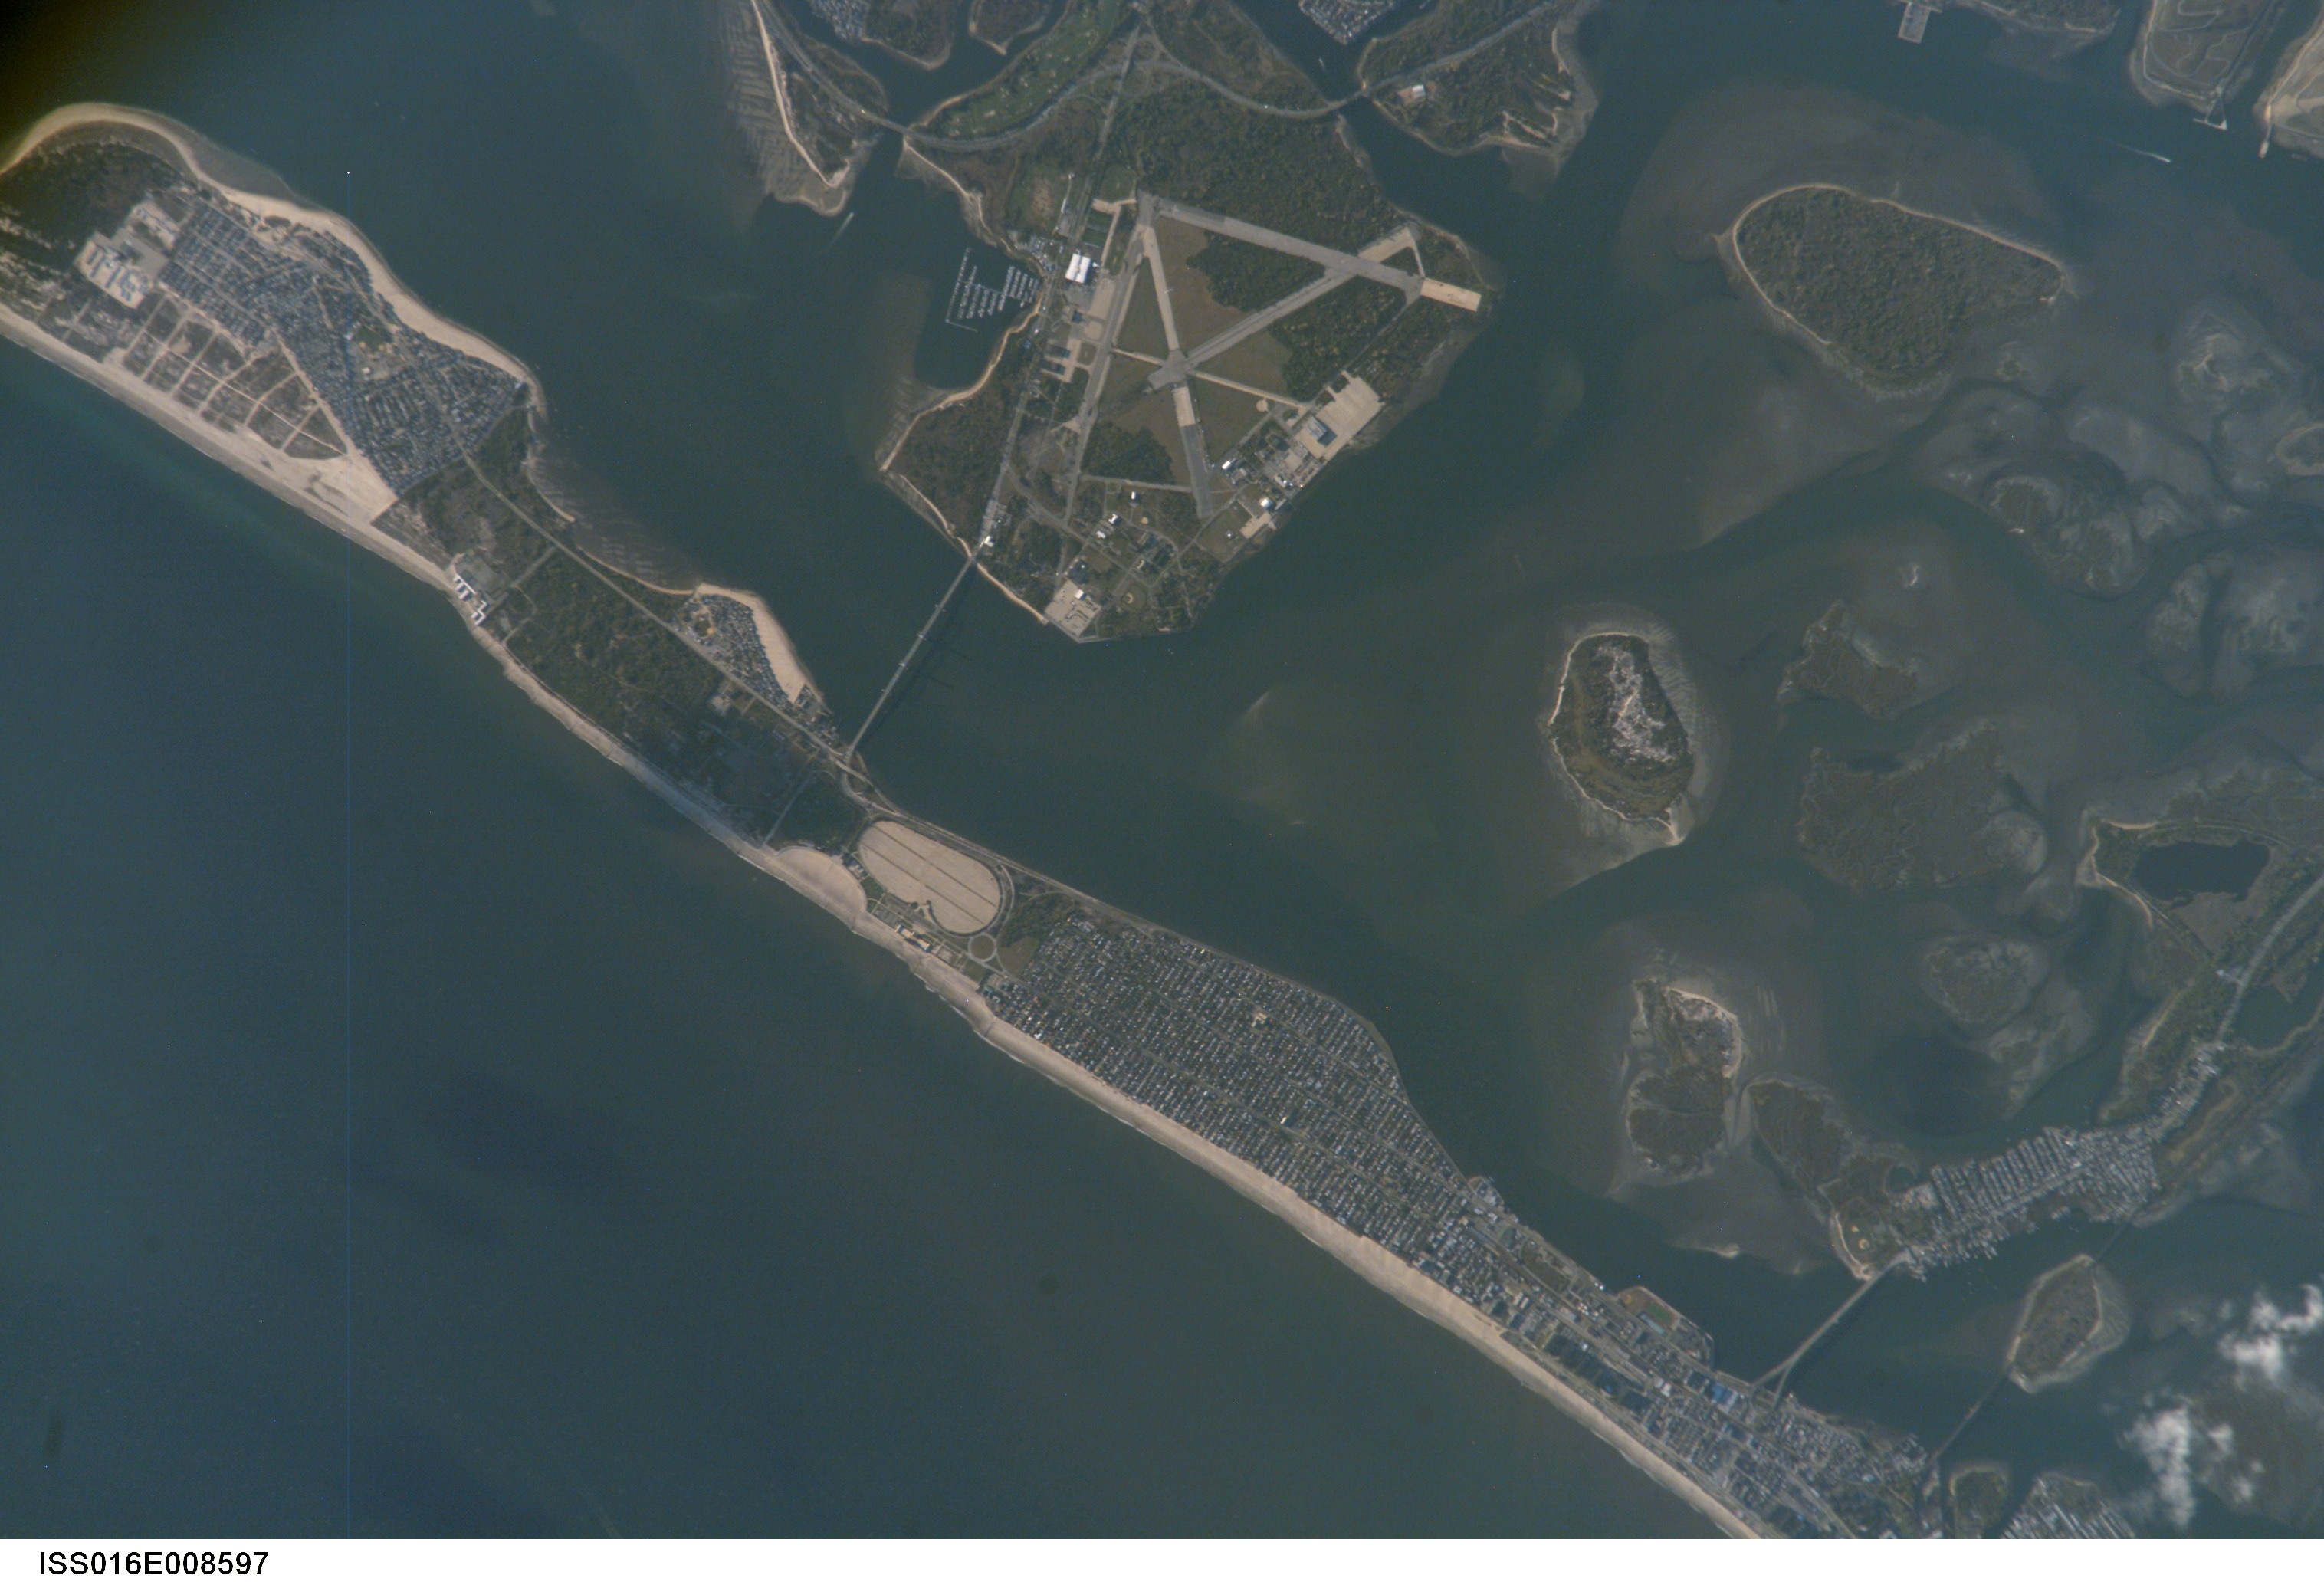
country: USA-NEW YORK
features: ROCKAWAY PENINSULA, AIRFIELD
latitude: 40.6
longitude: -73.9
